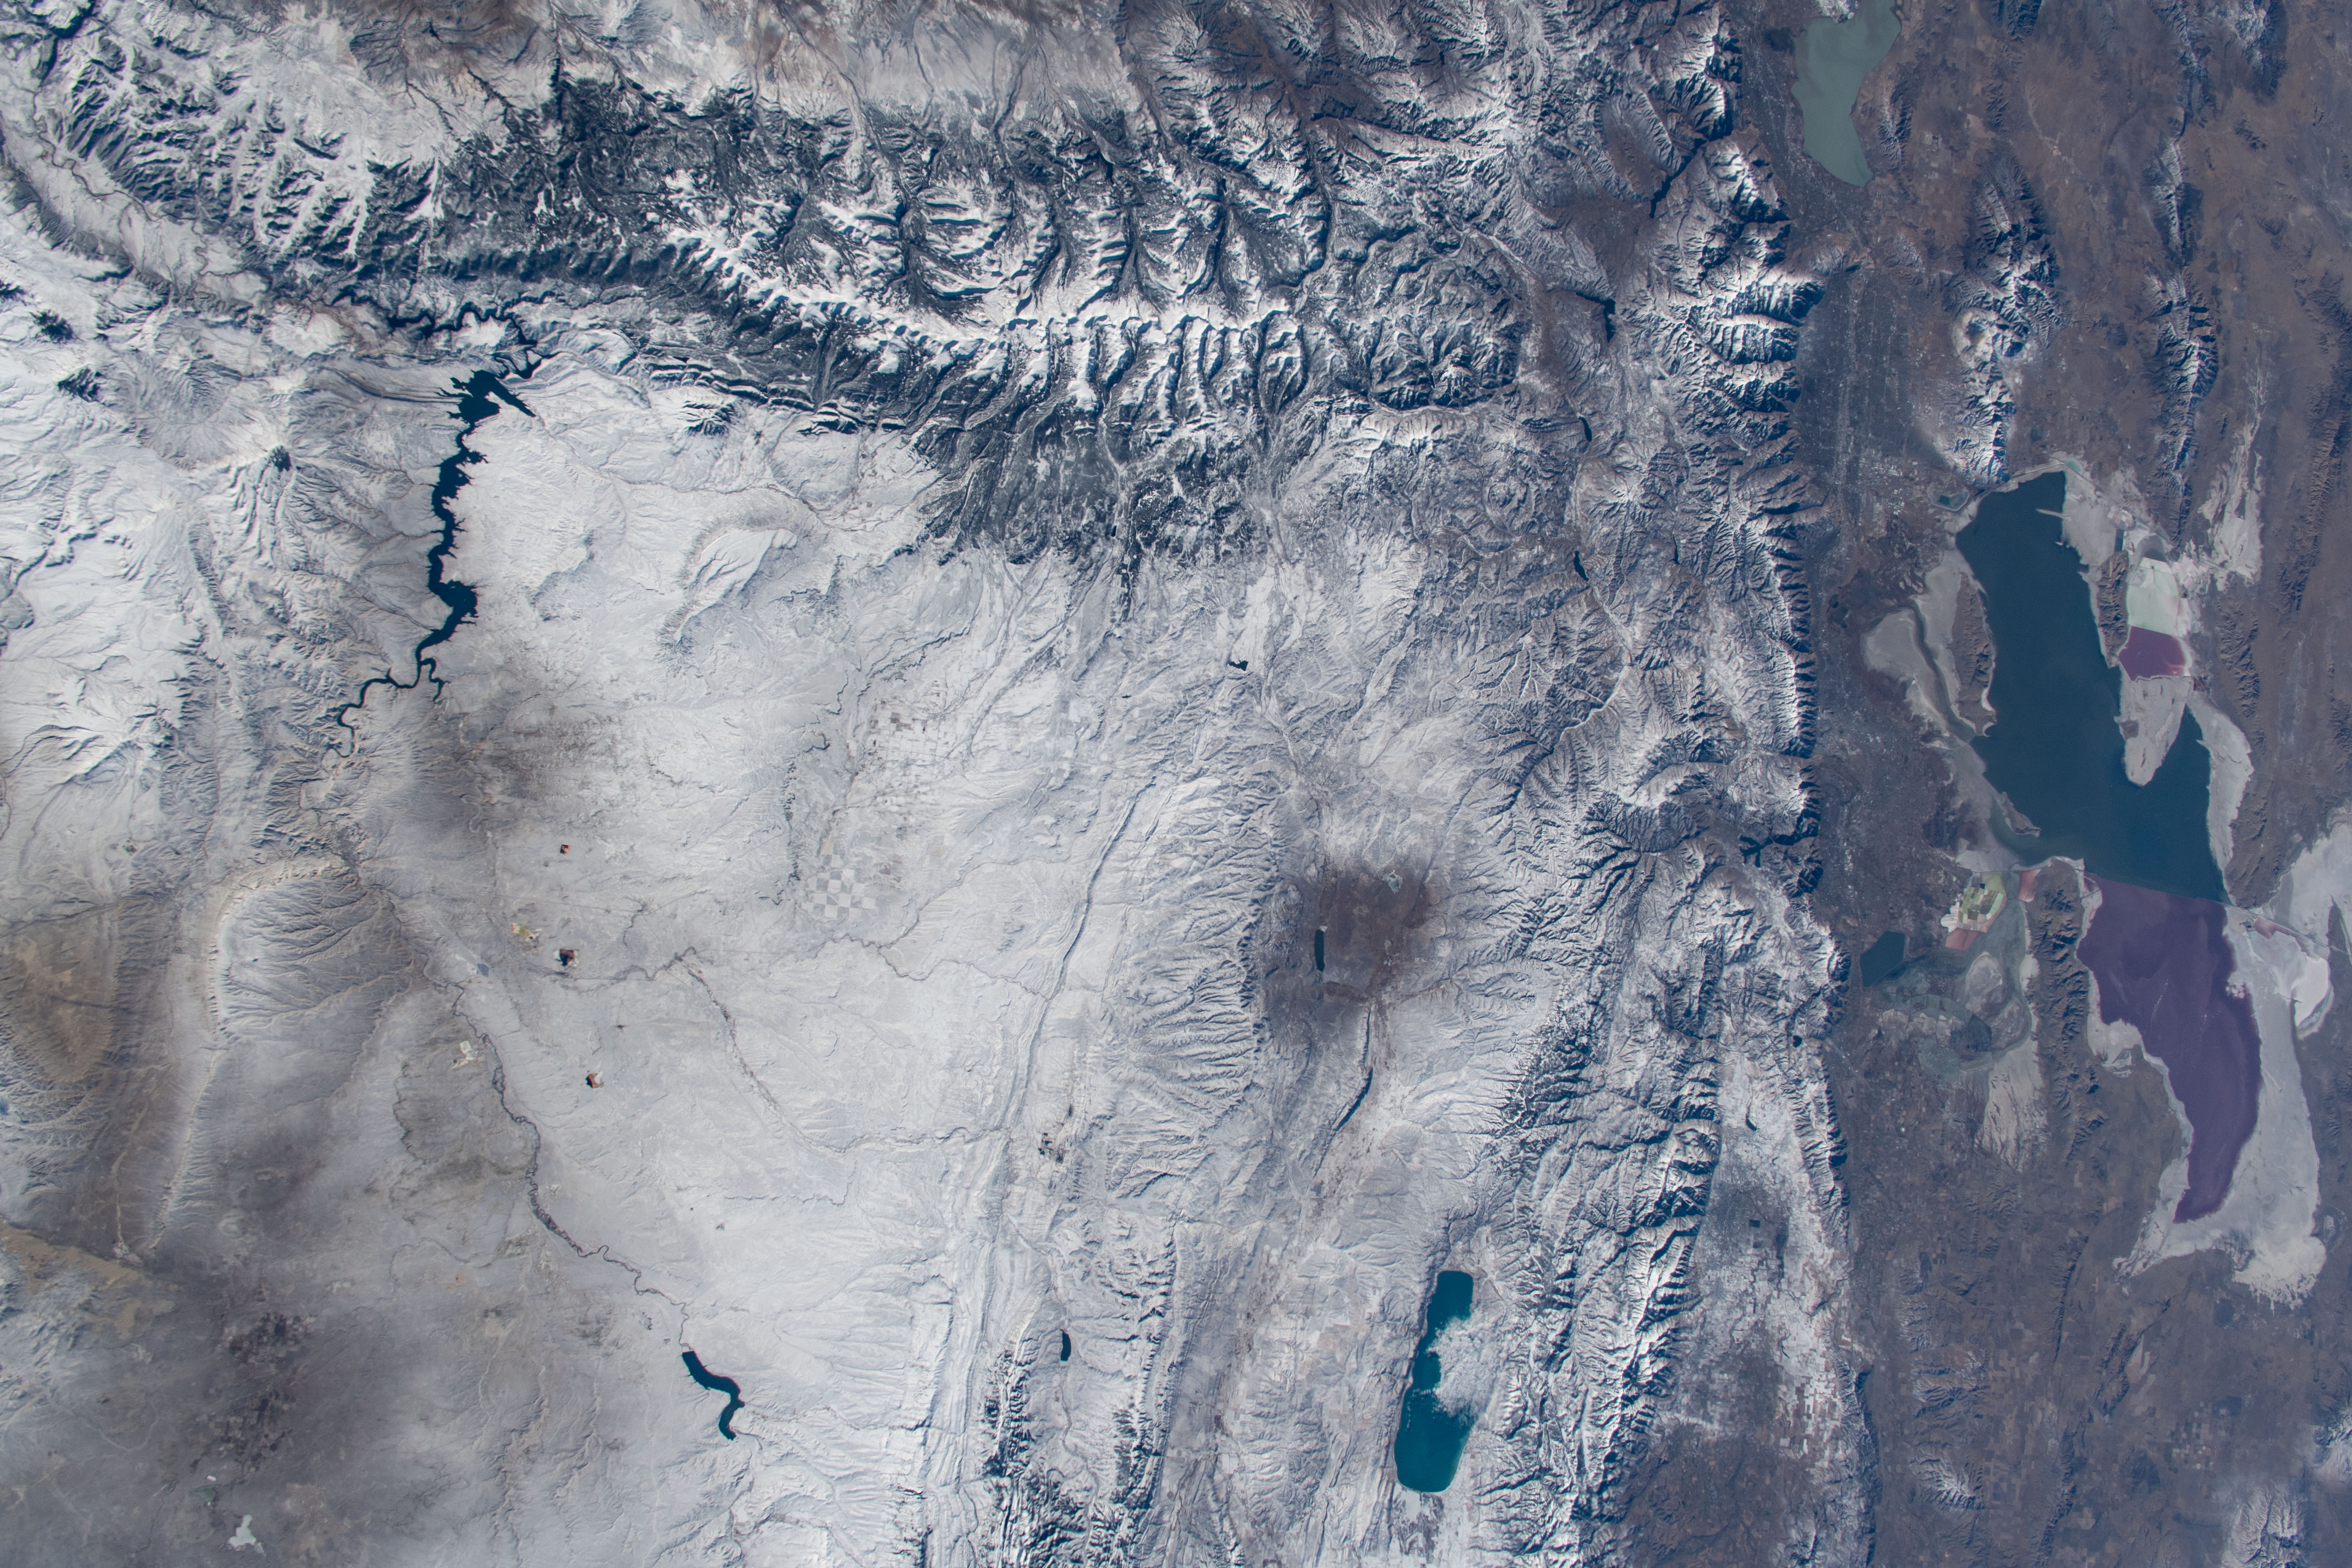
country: USA-WYOMING
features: GREAT SALT LAKE, JINTA-WASATCH-CACHE NATIONAL FOREST, ASHLEY FOREST, SALT LAKE CITY, BEAR LAKE
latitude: 41.5
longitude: -111.0
